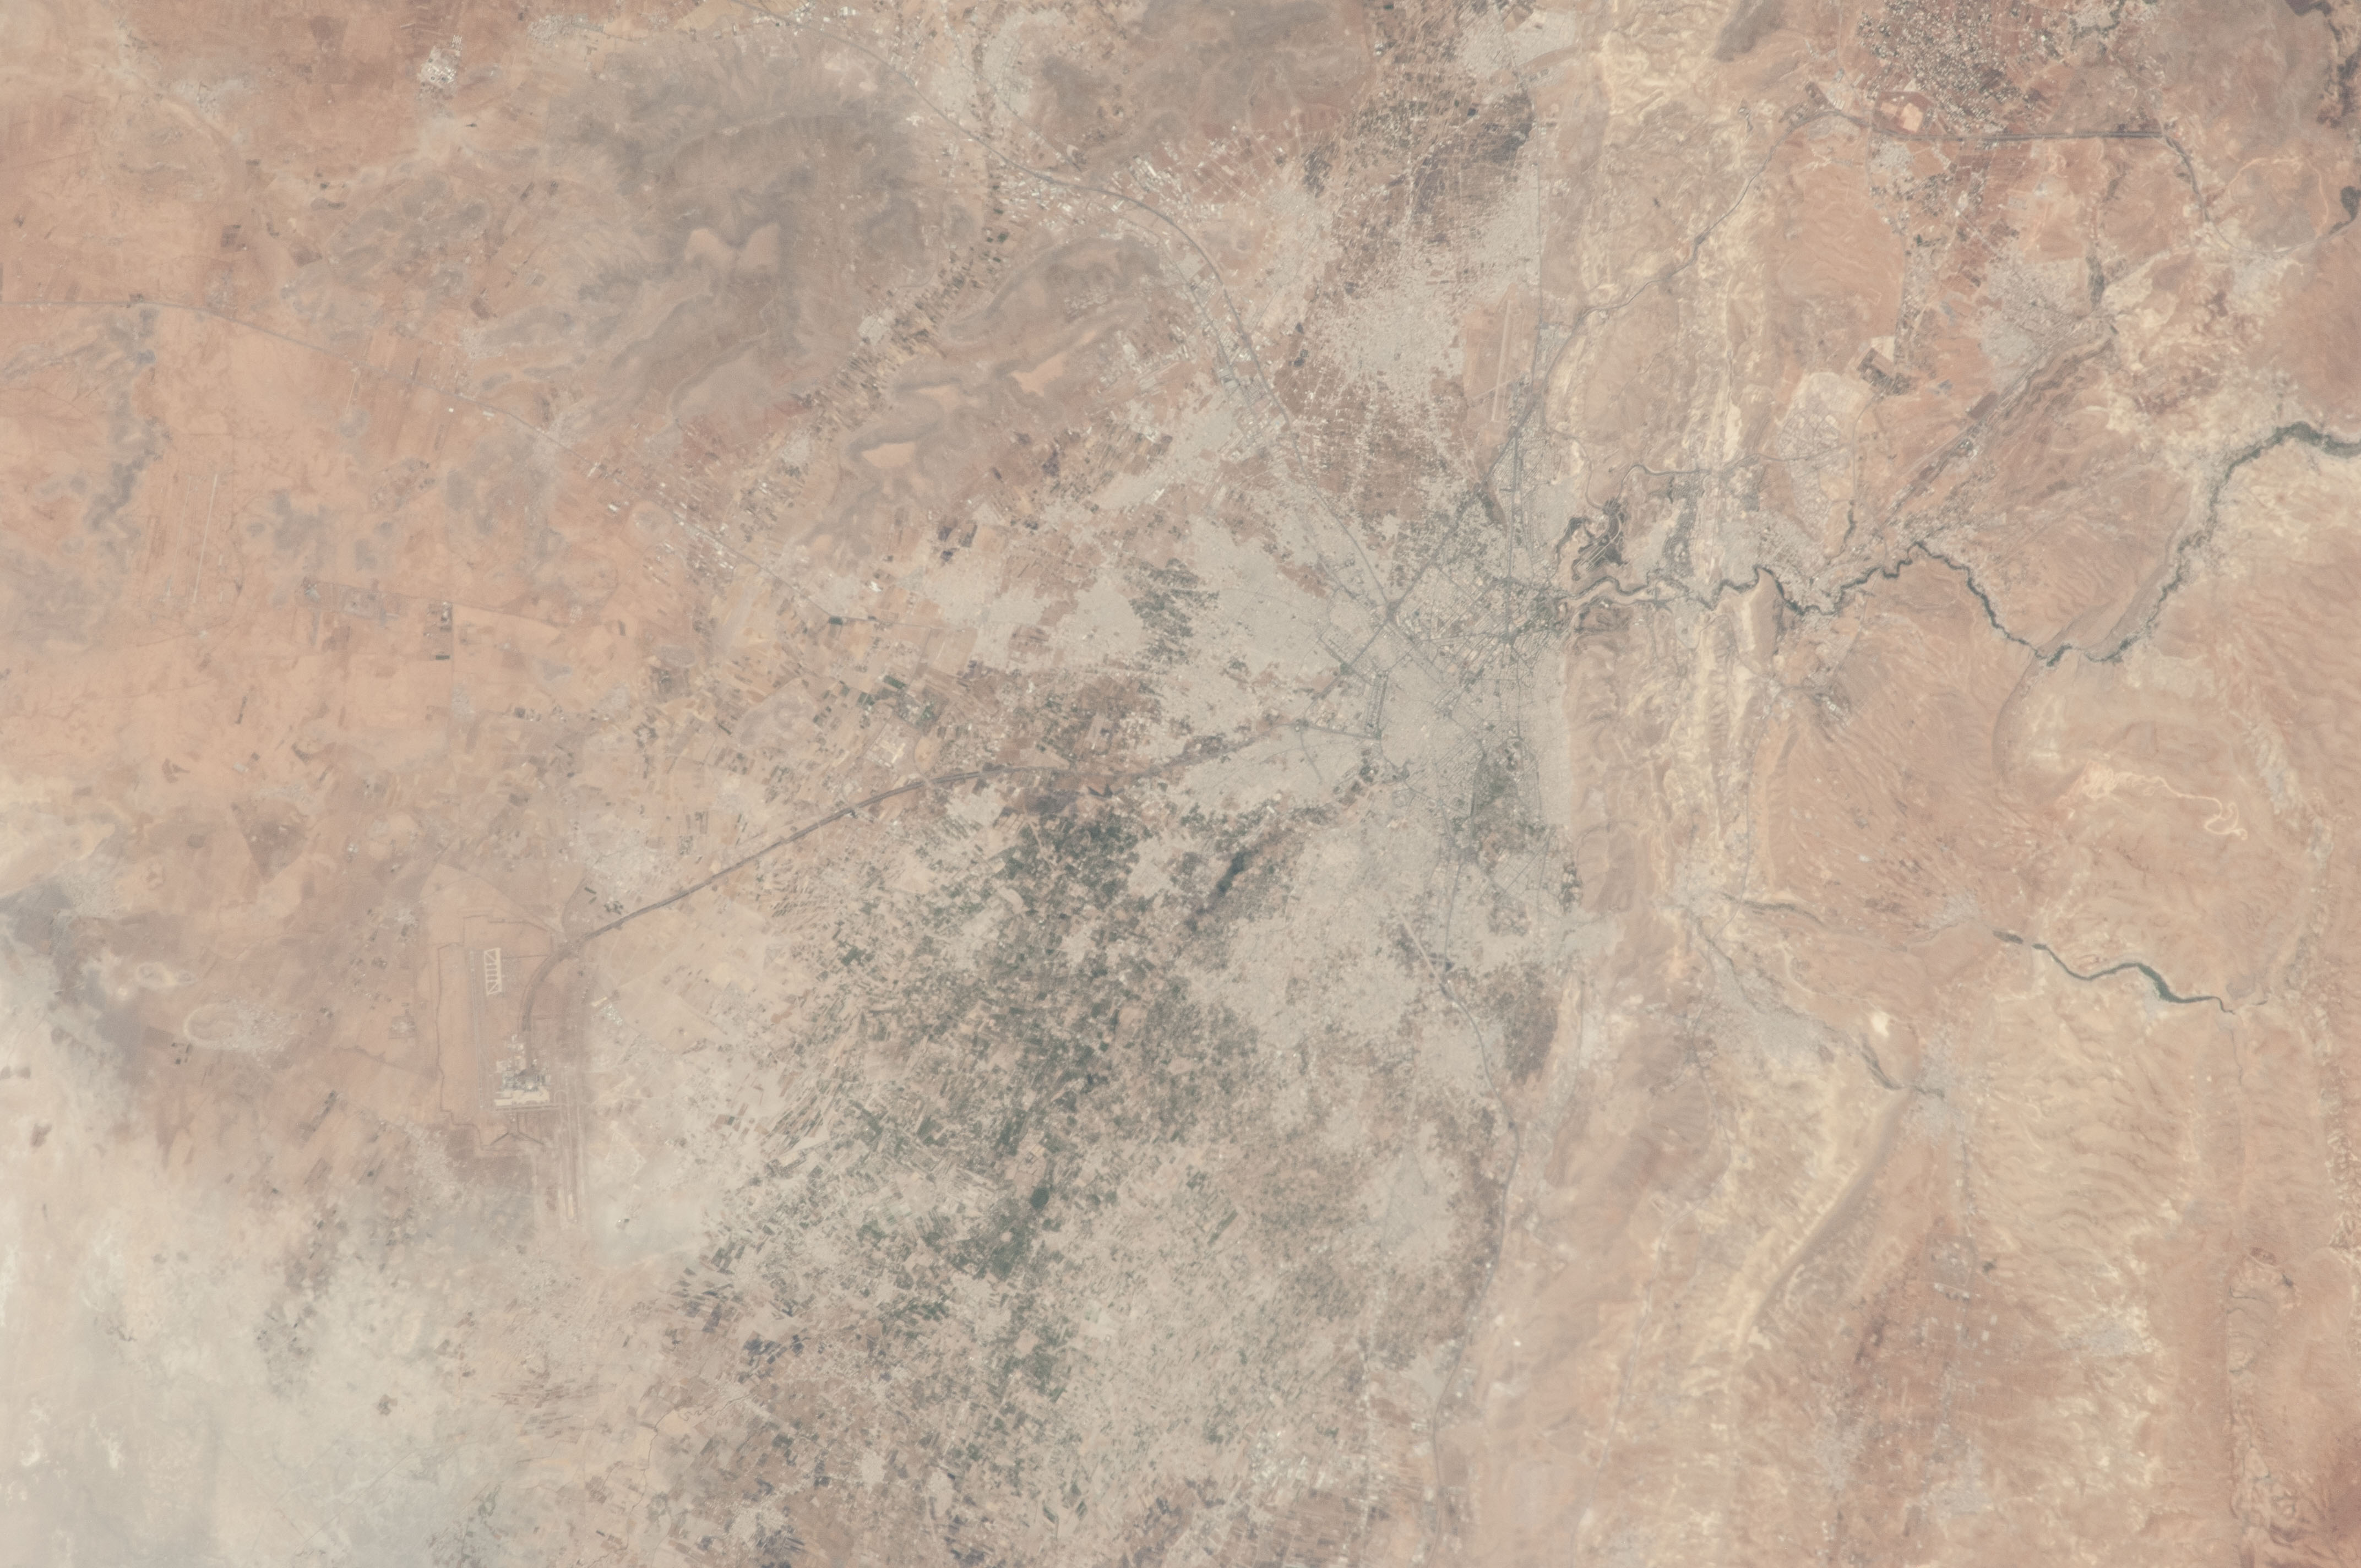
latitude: 33.5
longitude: 36.3
